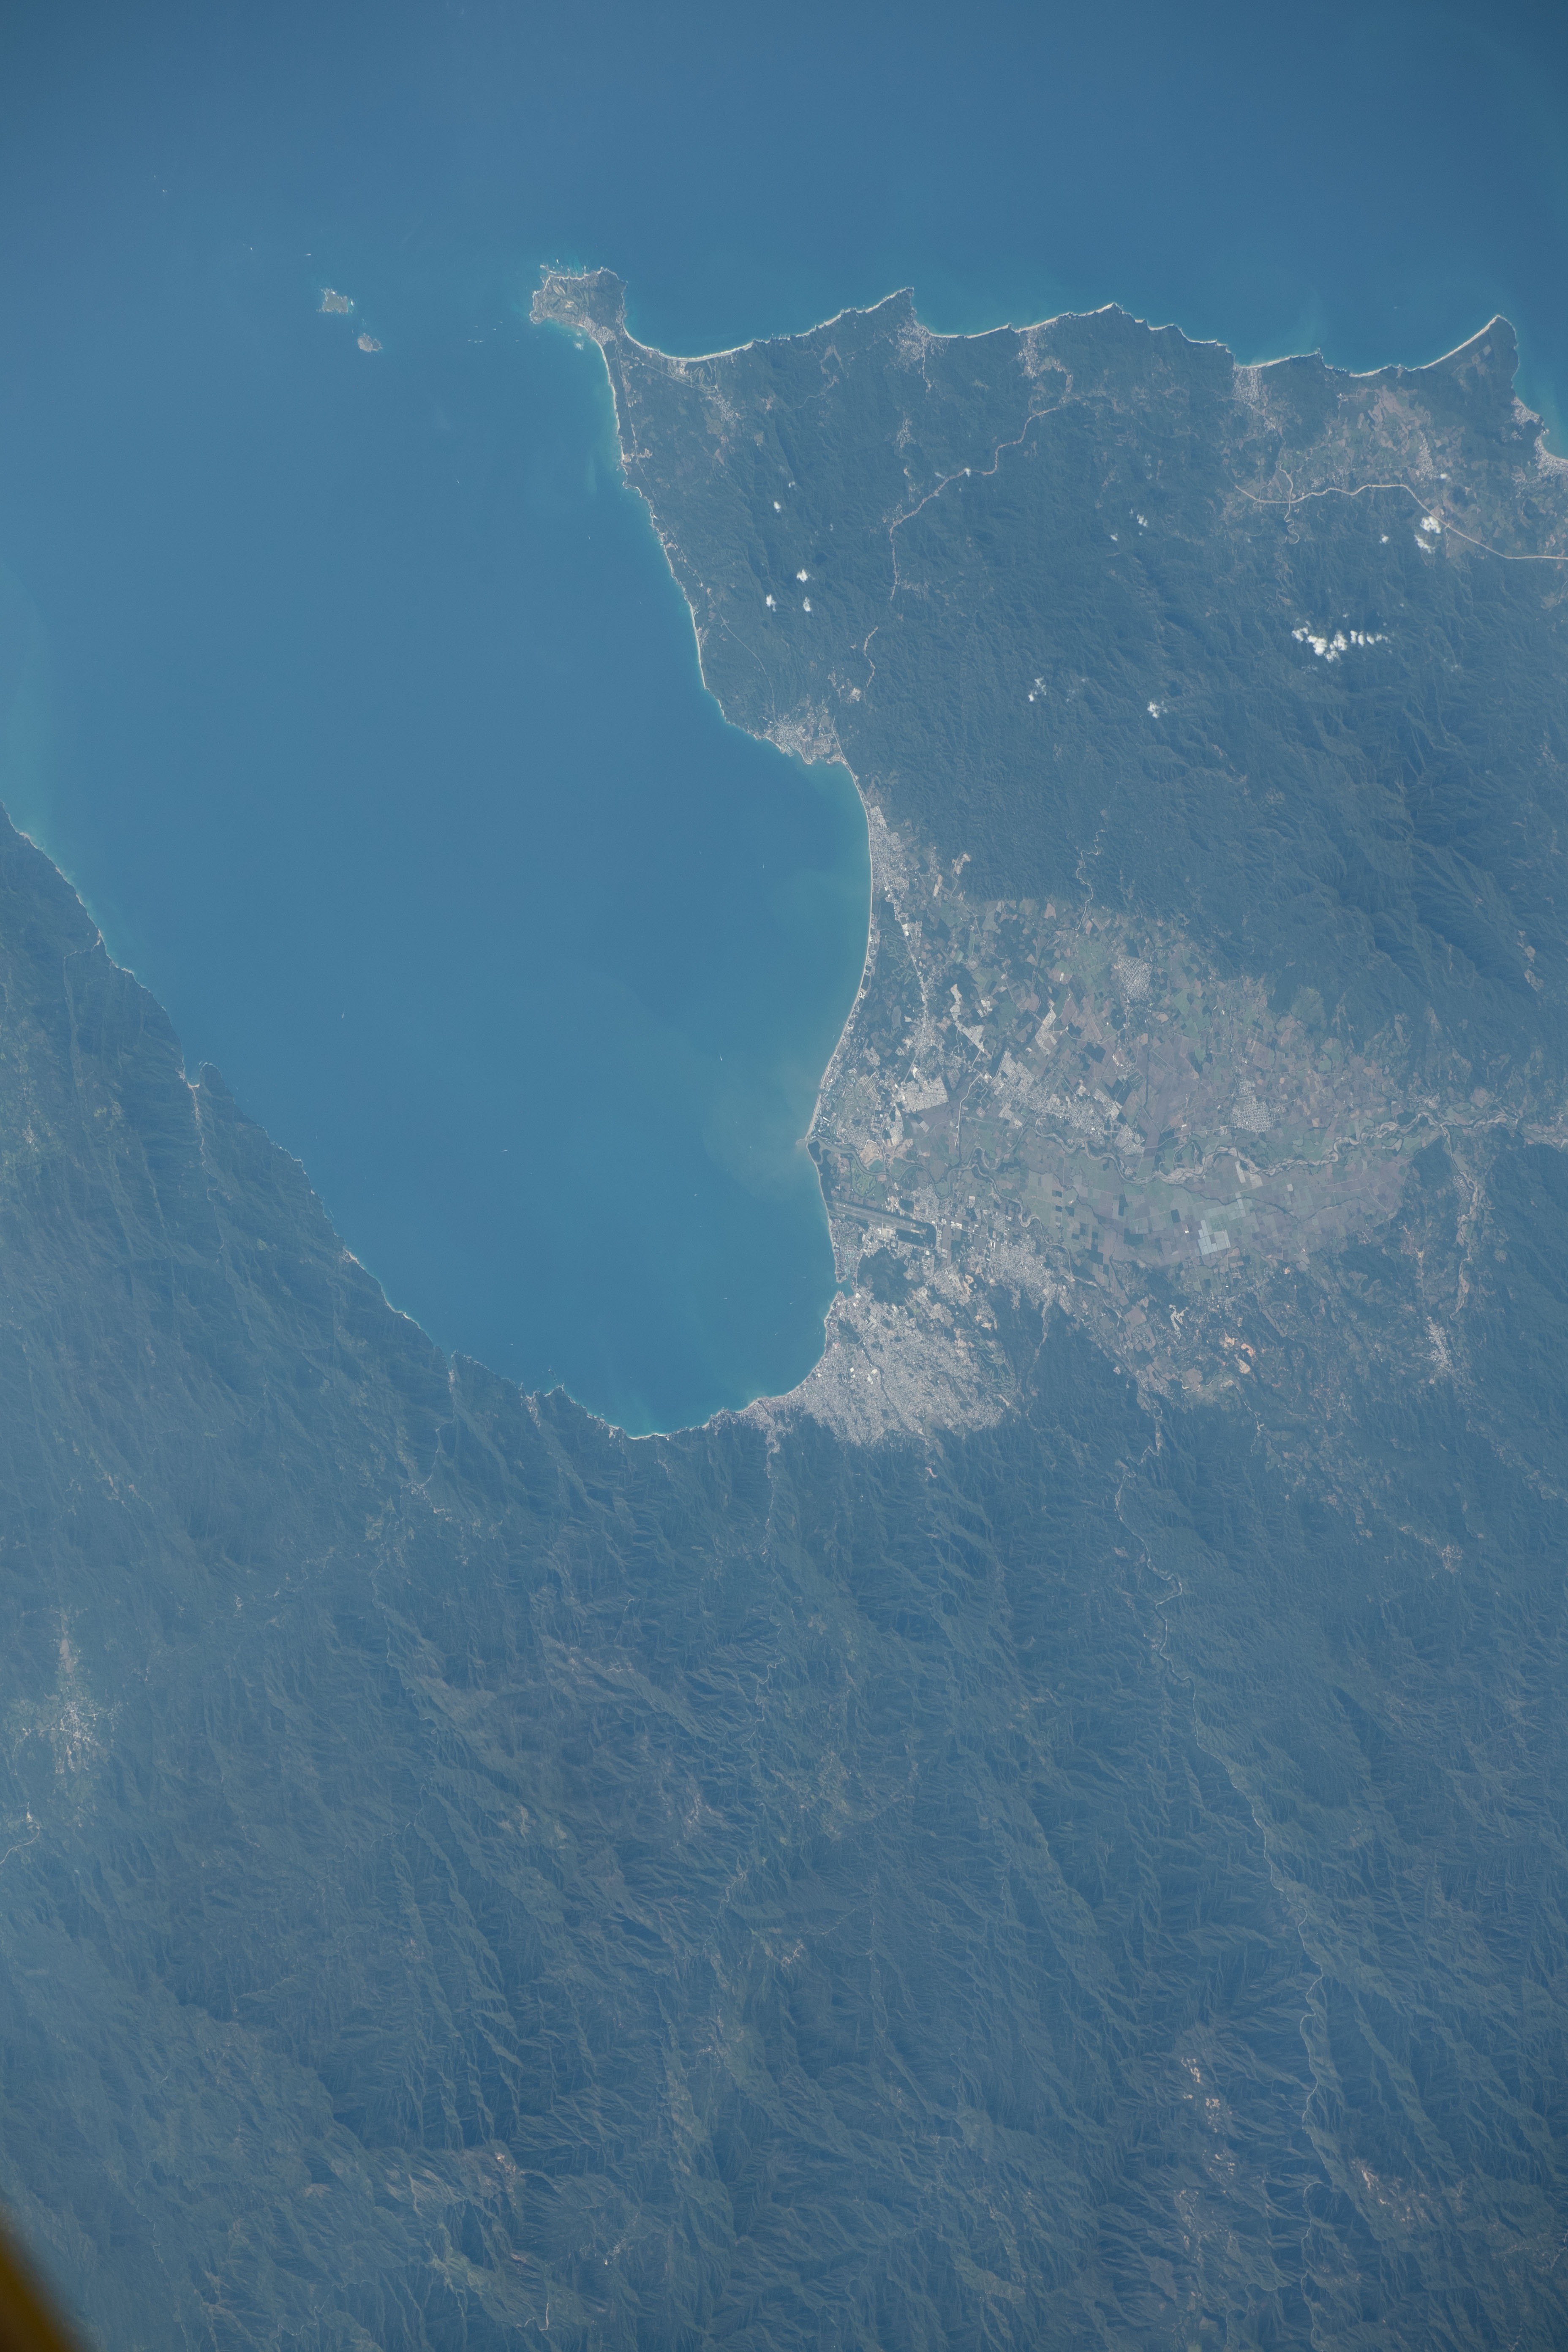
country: MEXICO
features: BANDERAS BAY, COAST, PUERTO VALLARTA
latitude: 20.7
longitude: -105.3
